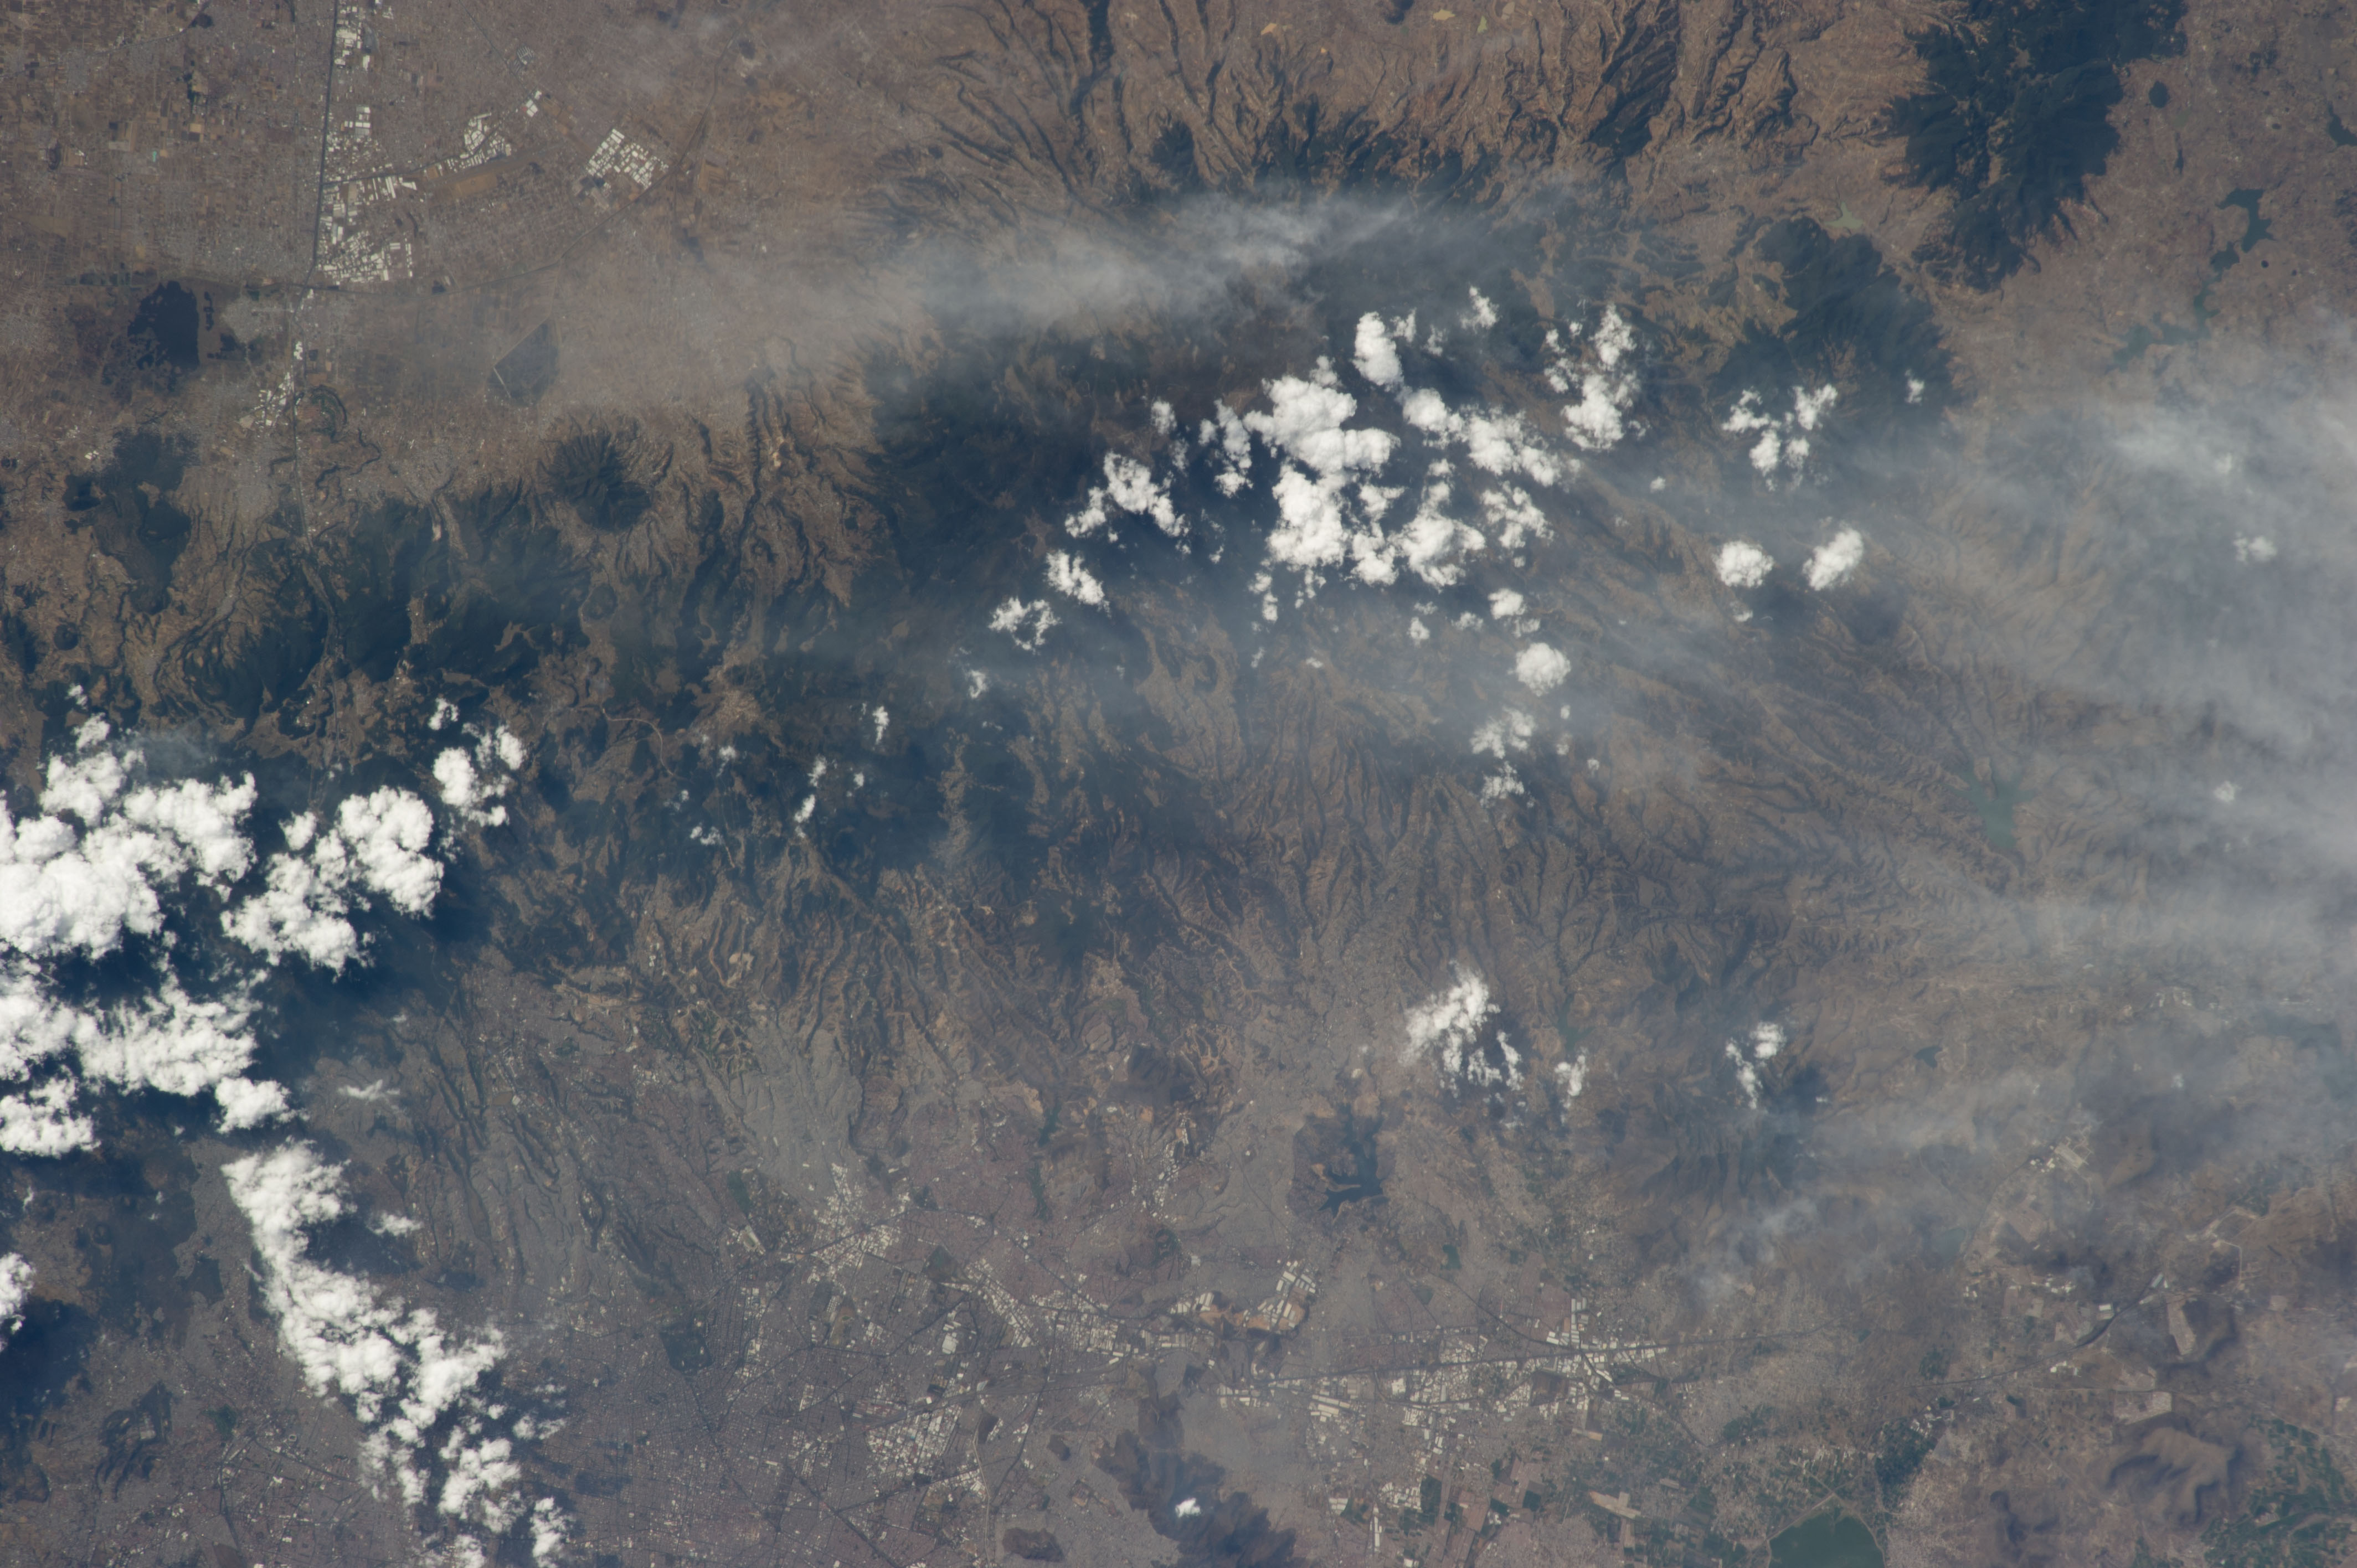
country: MEXICO
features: CATEDRAL PEAK, VOLCANOES, FOREST, RAVINES, NW. MEXICO CITY, TOLUCA
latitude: 19.5
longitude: -99.4
